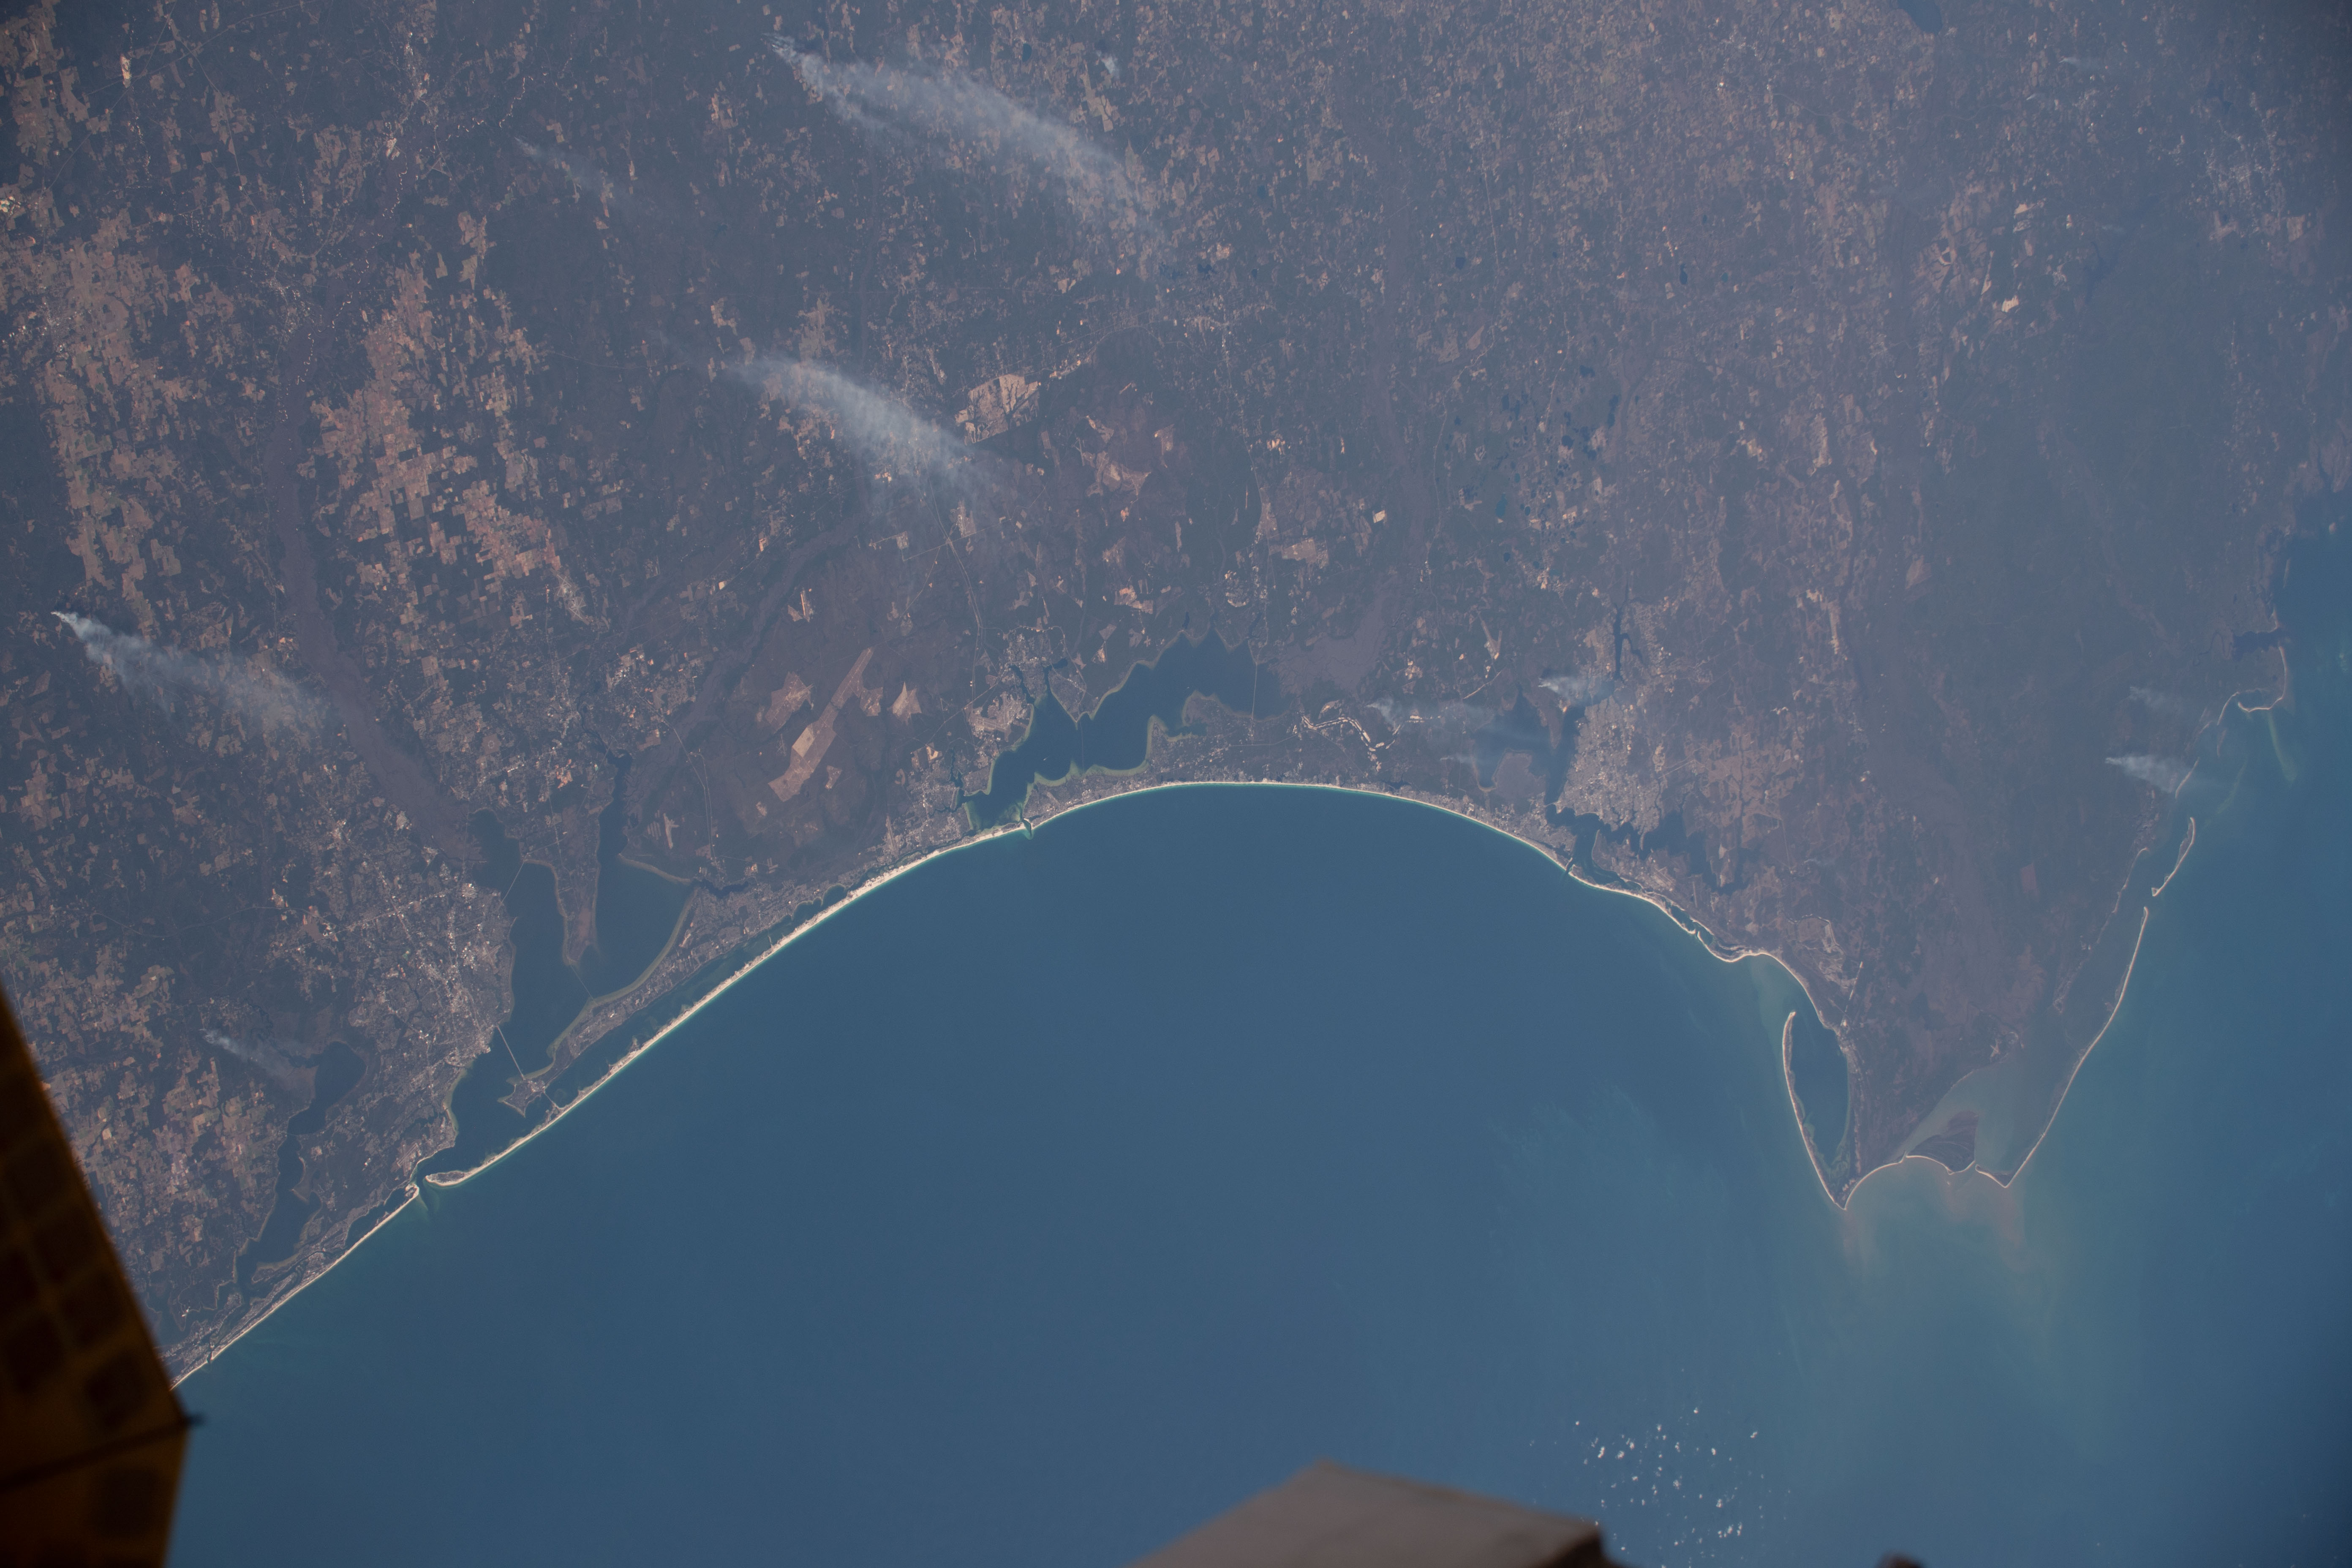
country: USA-FLORIDA
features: APALACHICOLA RIVER WILDLIFE AND ENVIRONMENTAL AREA, SAINT JOSEPH BAY, SAINT ANDREW BAY, APALACHICOLA BAY, CHOCTAWHATCHEE BAY, PENSACOLA BAY
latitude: 30.4
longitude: -86.2
